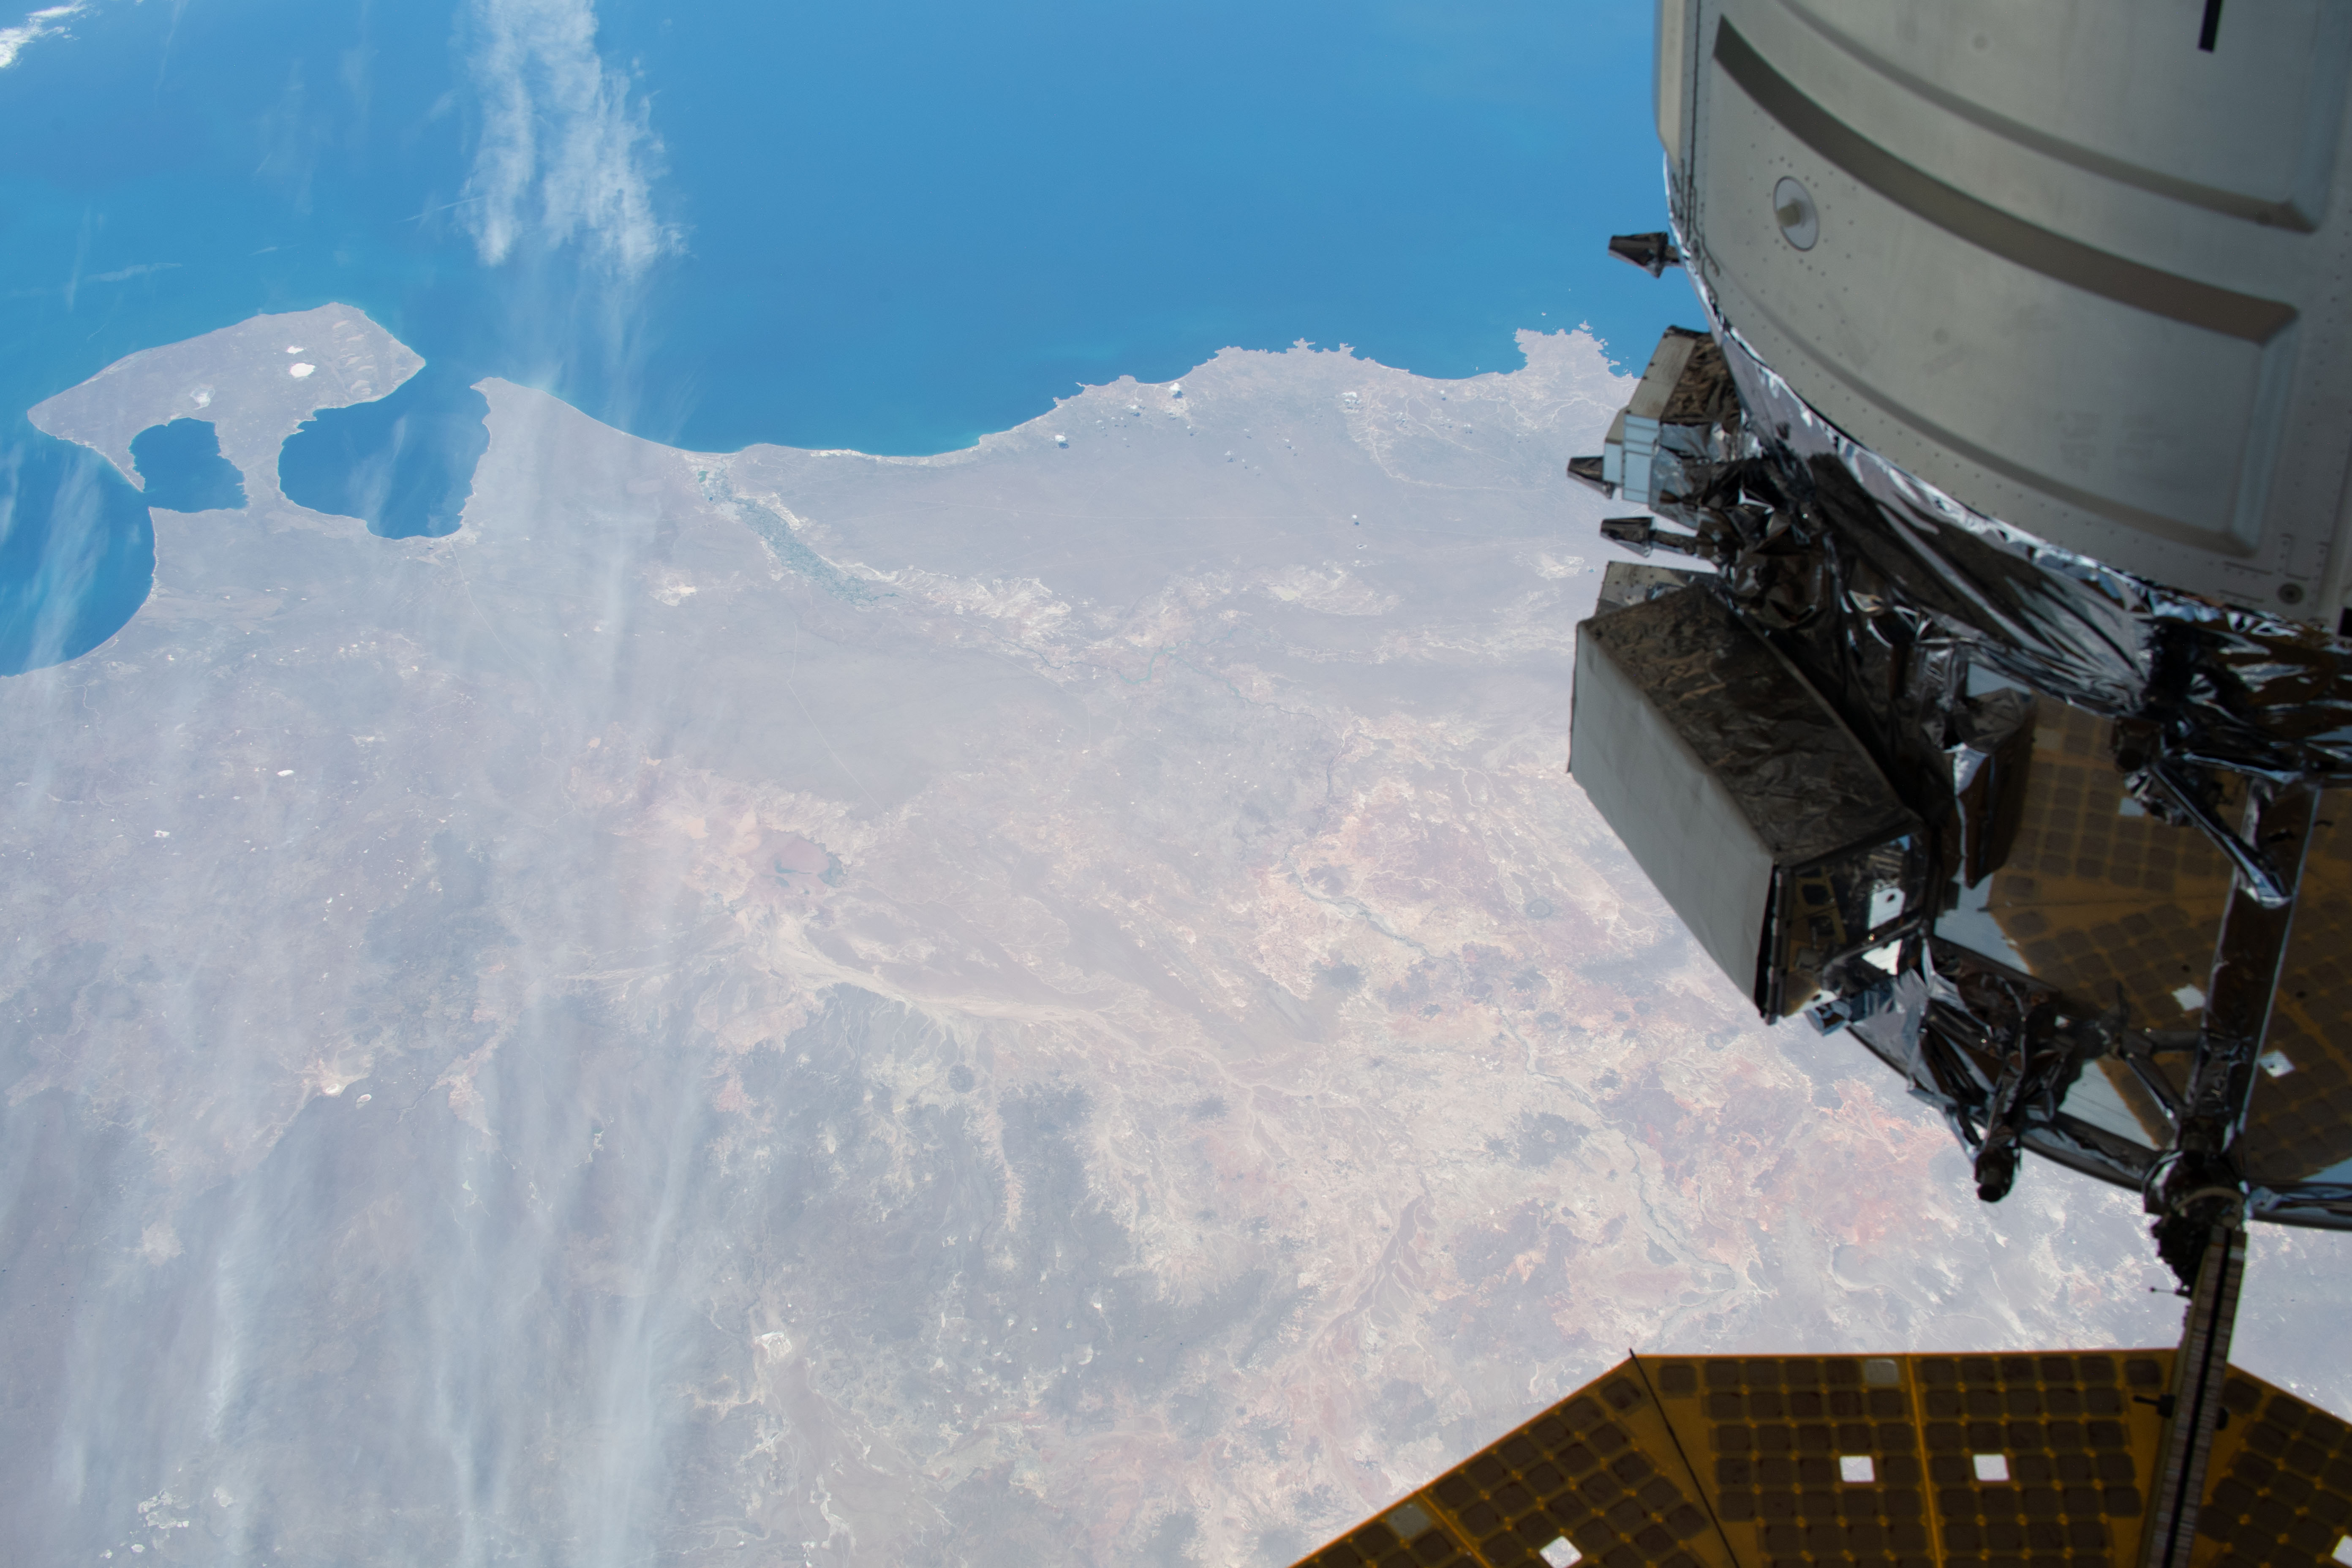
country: ARGENTINA
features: GOFLO SAN MATIAS, GOLFO NUEVO
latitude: -44.0
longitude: -67.0
